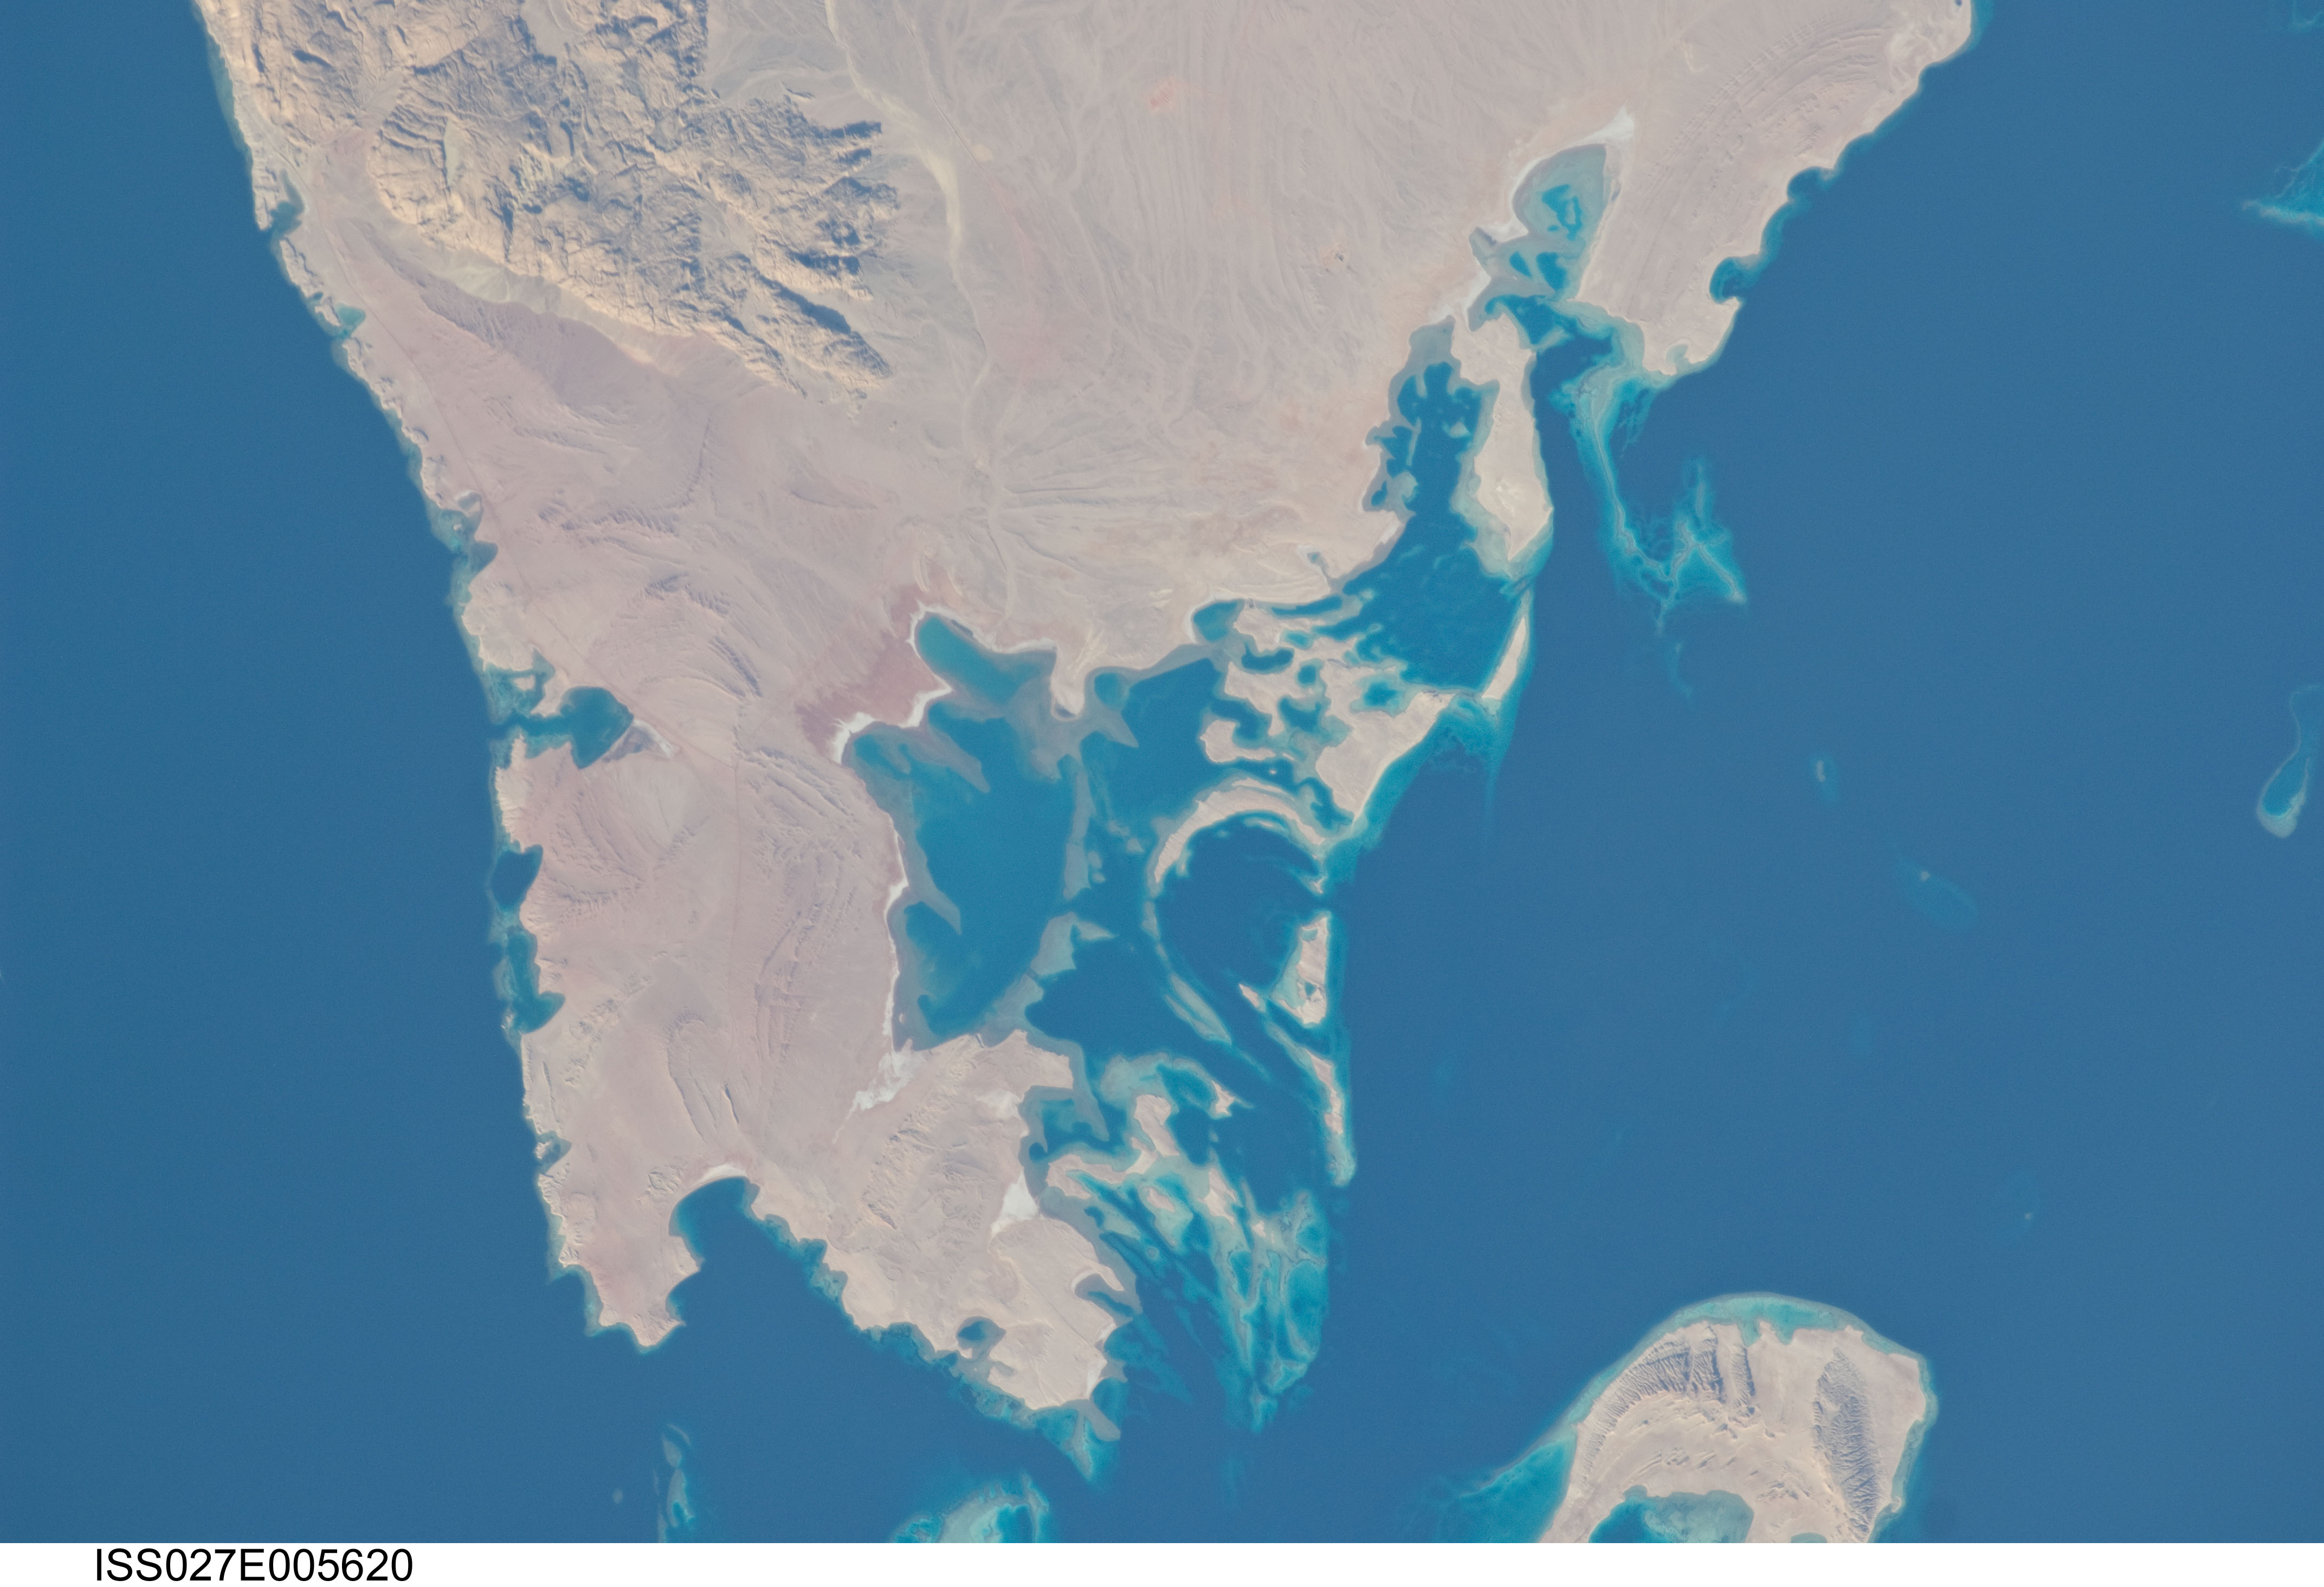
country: SAUDI ARABIA
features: RA'S ASH SHAKKH HUMAYD, STRAIT OF TIRAN
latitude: 28.1
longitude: 34.7
